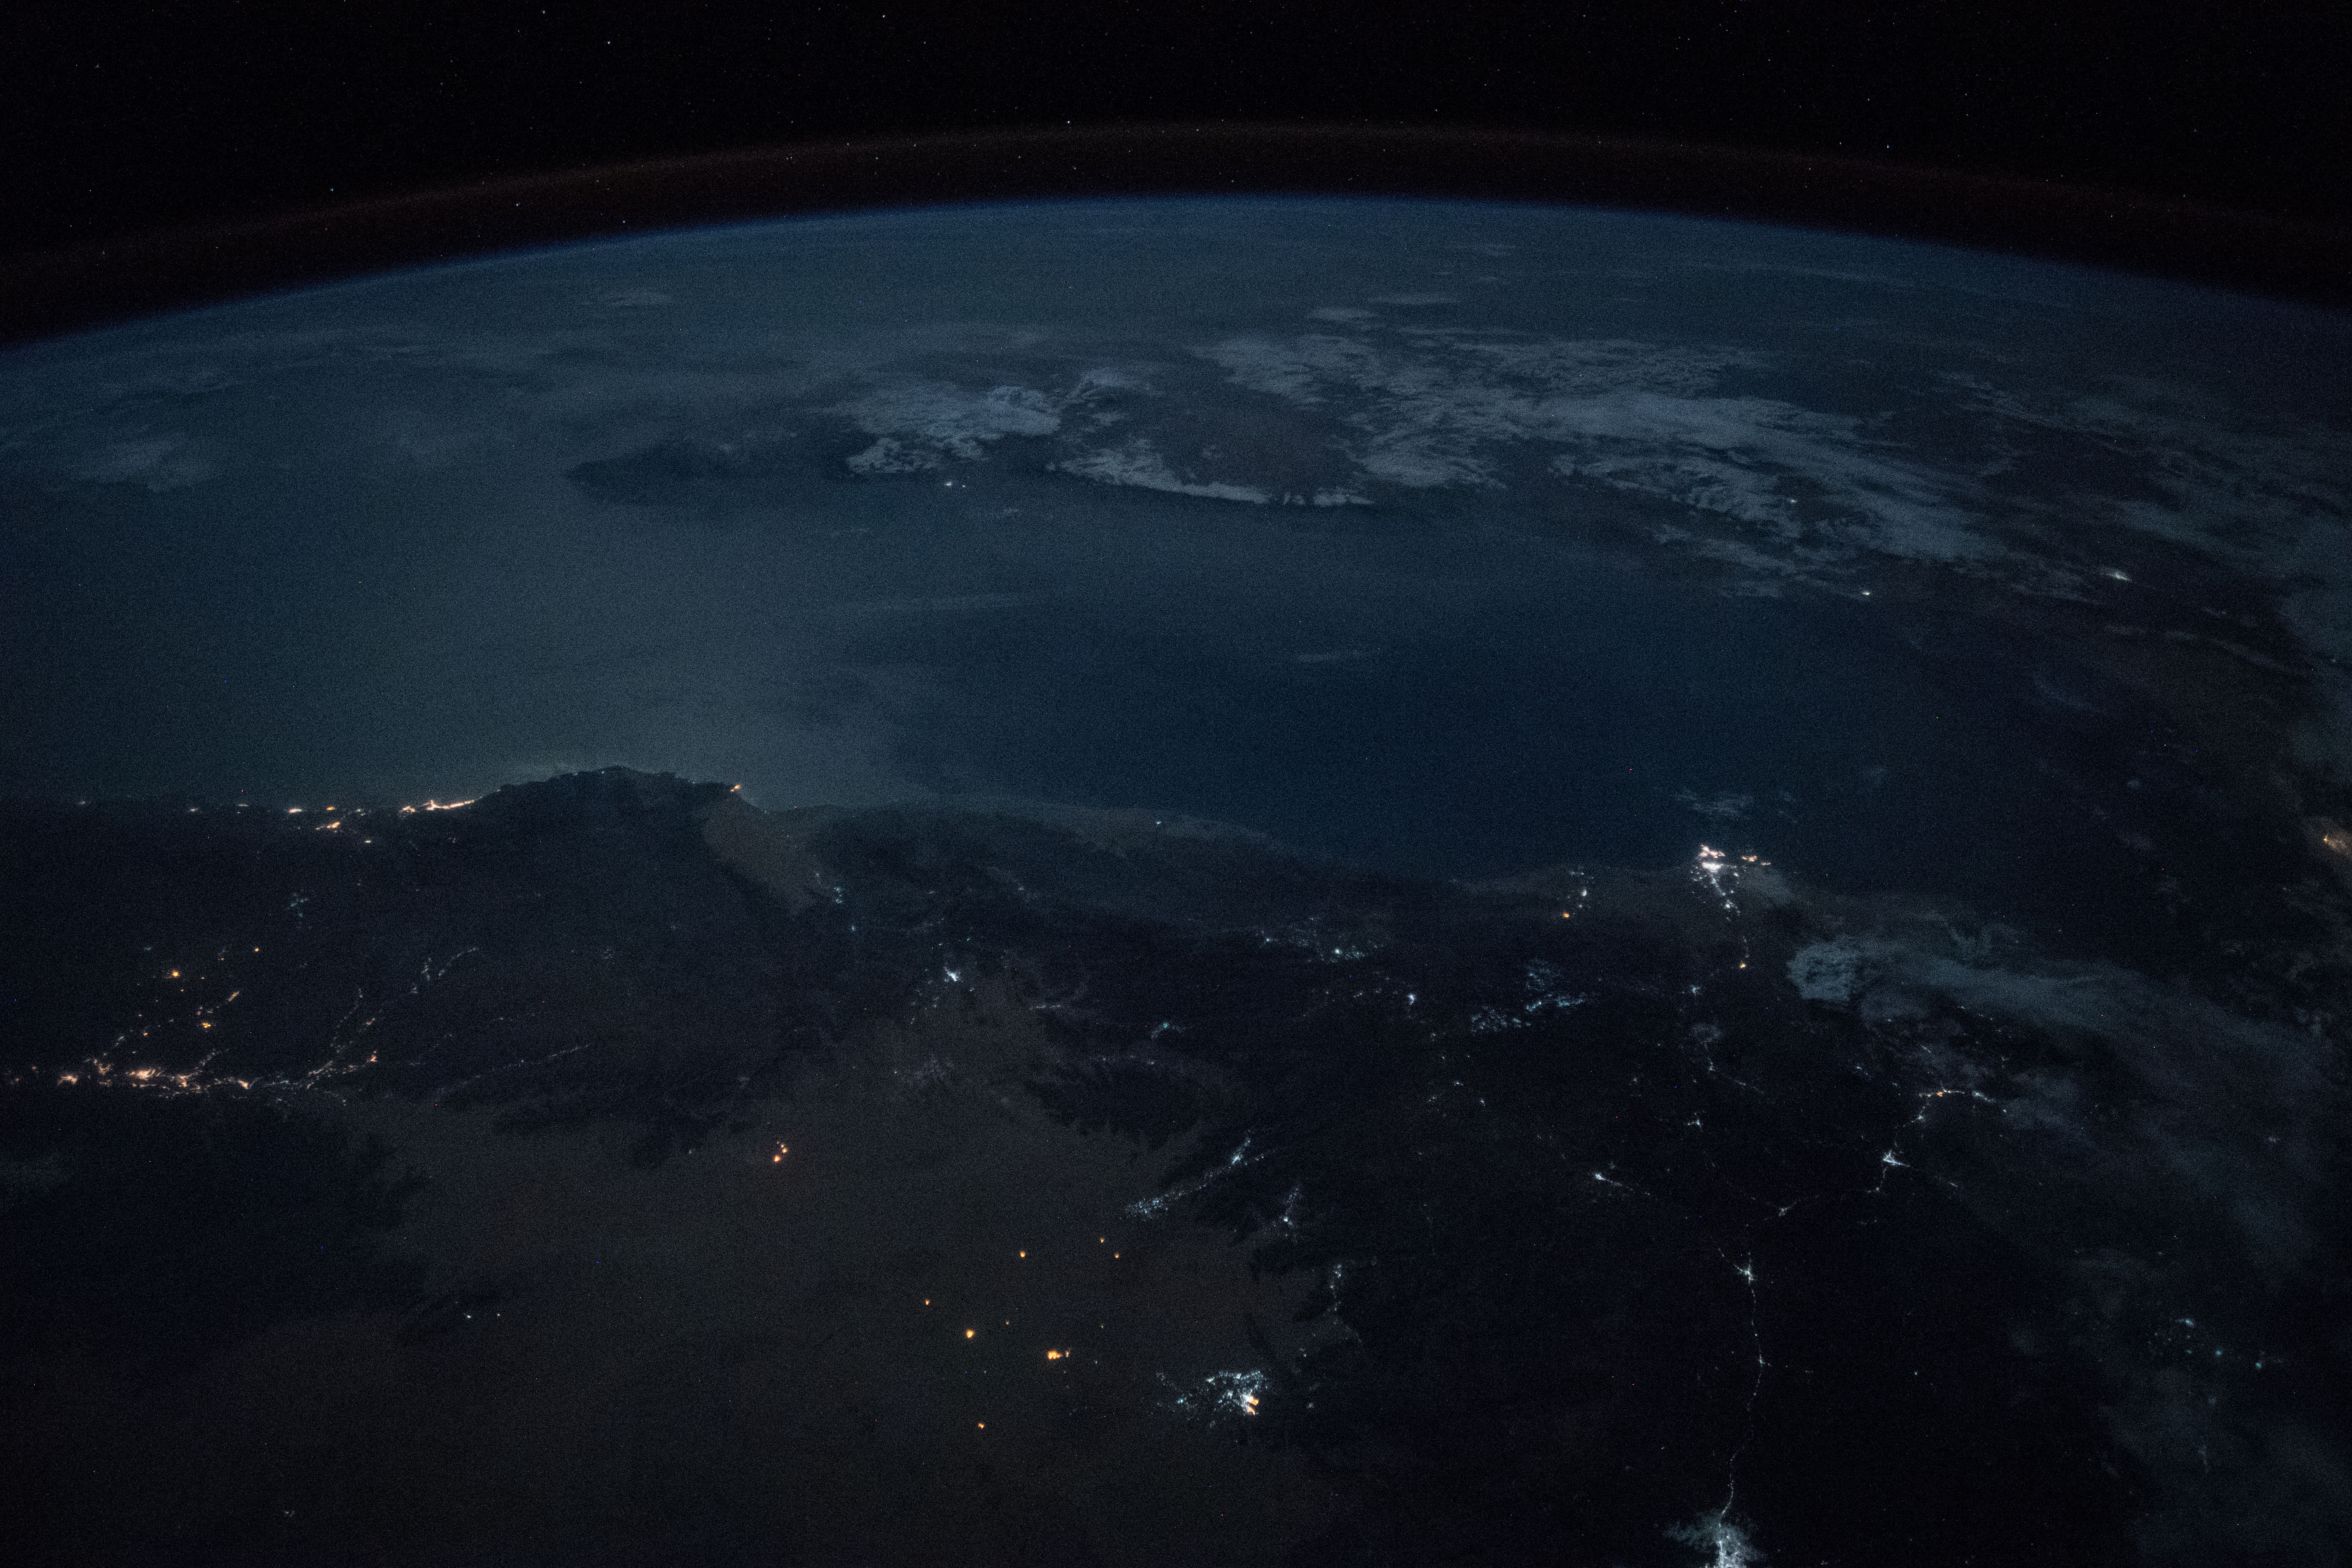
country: YEMEN
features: HADHRAMAUT MOUNTAINS, AL MUKALLA, OGO MOUNTAINS, NIGHT, EARTH LIMB
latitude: 13.3
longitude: 47.0
